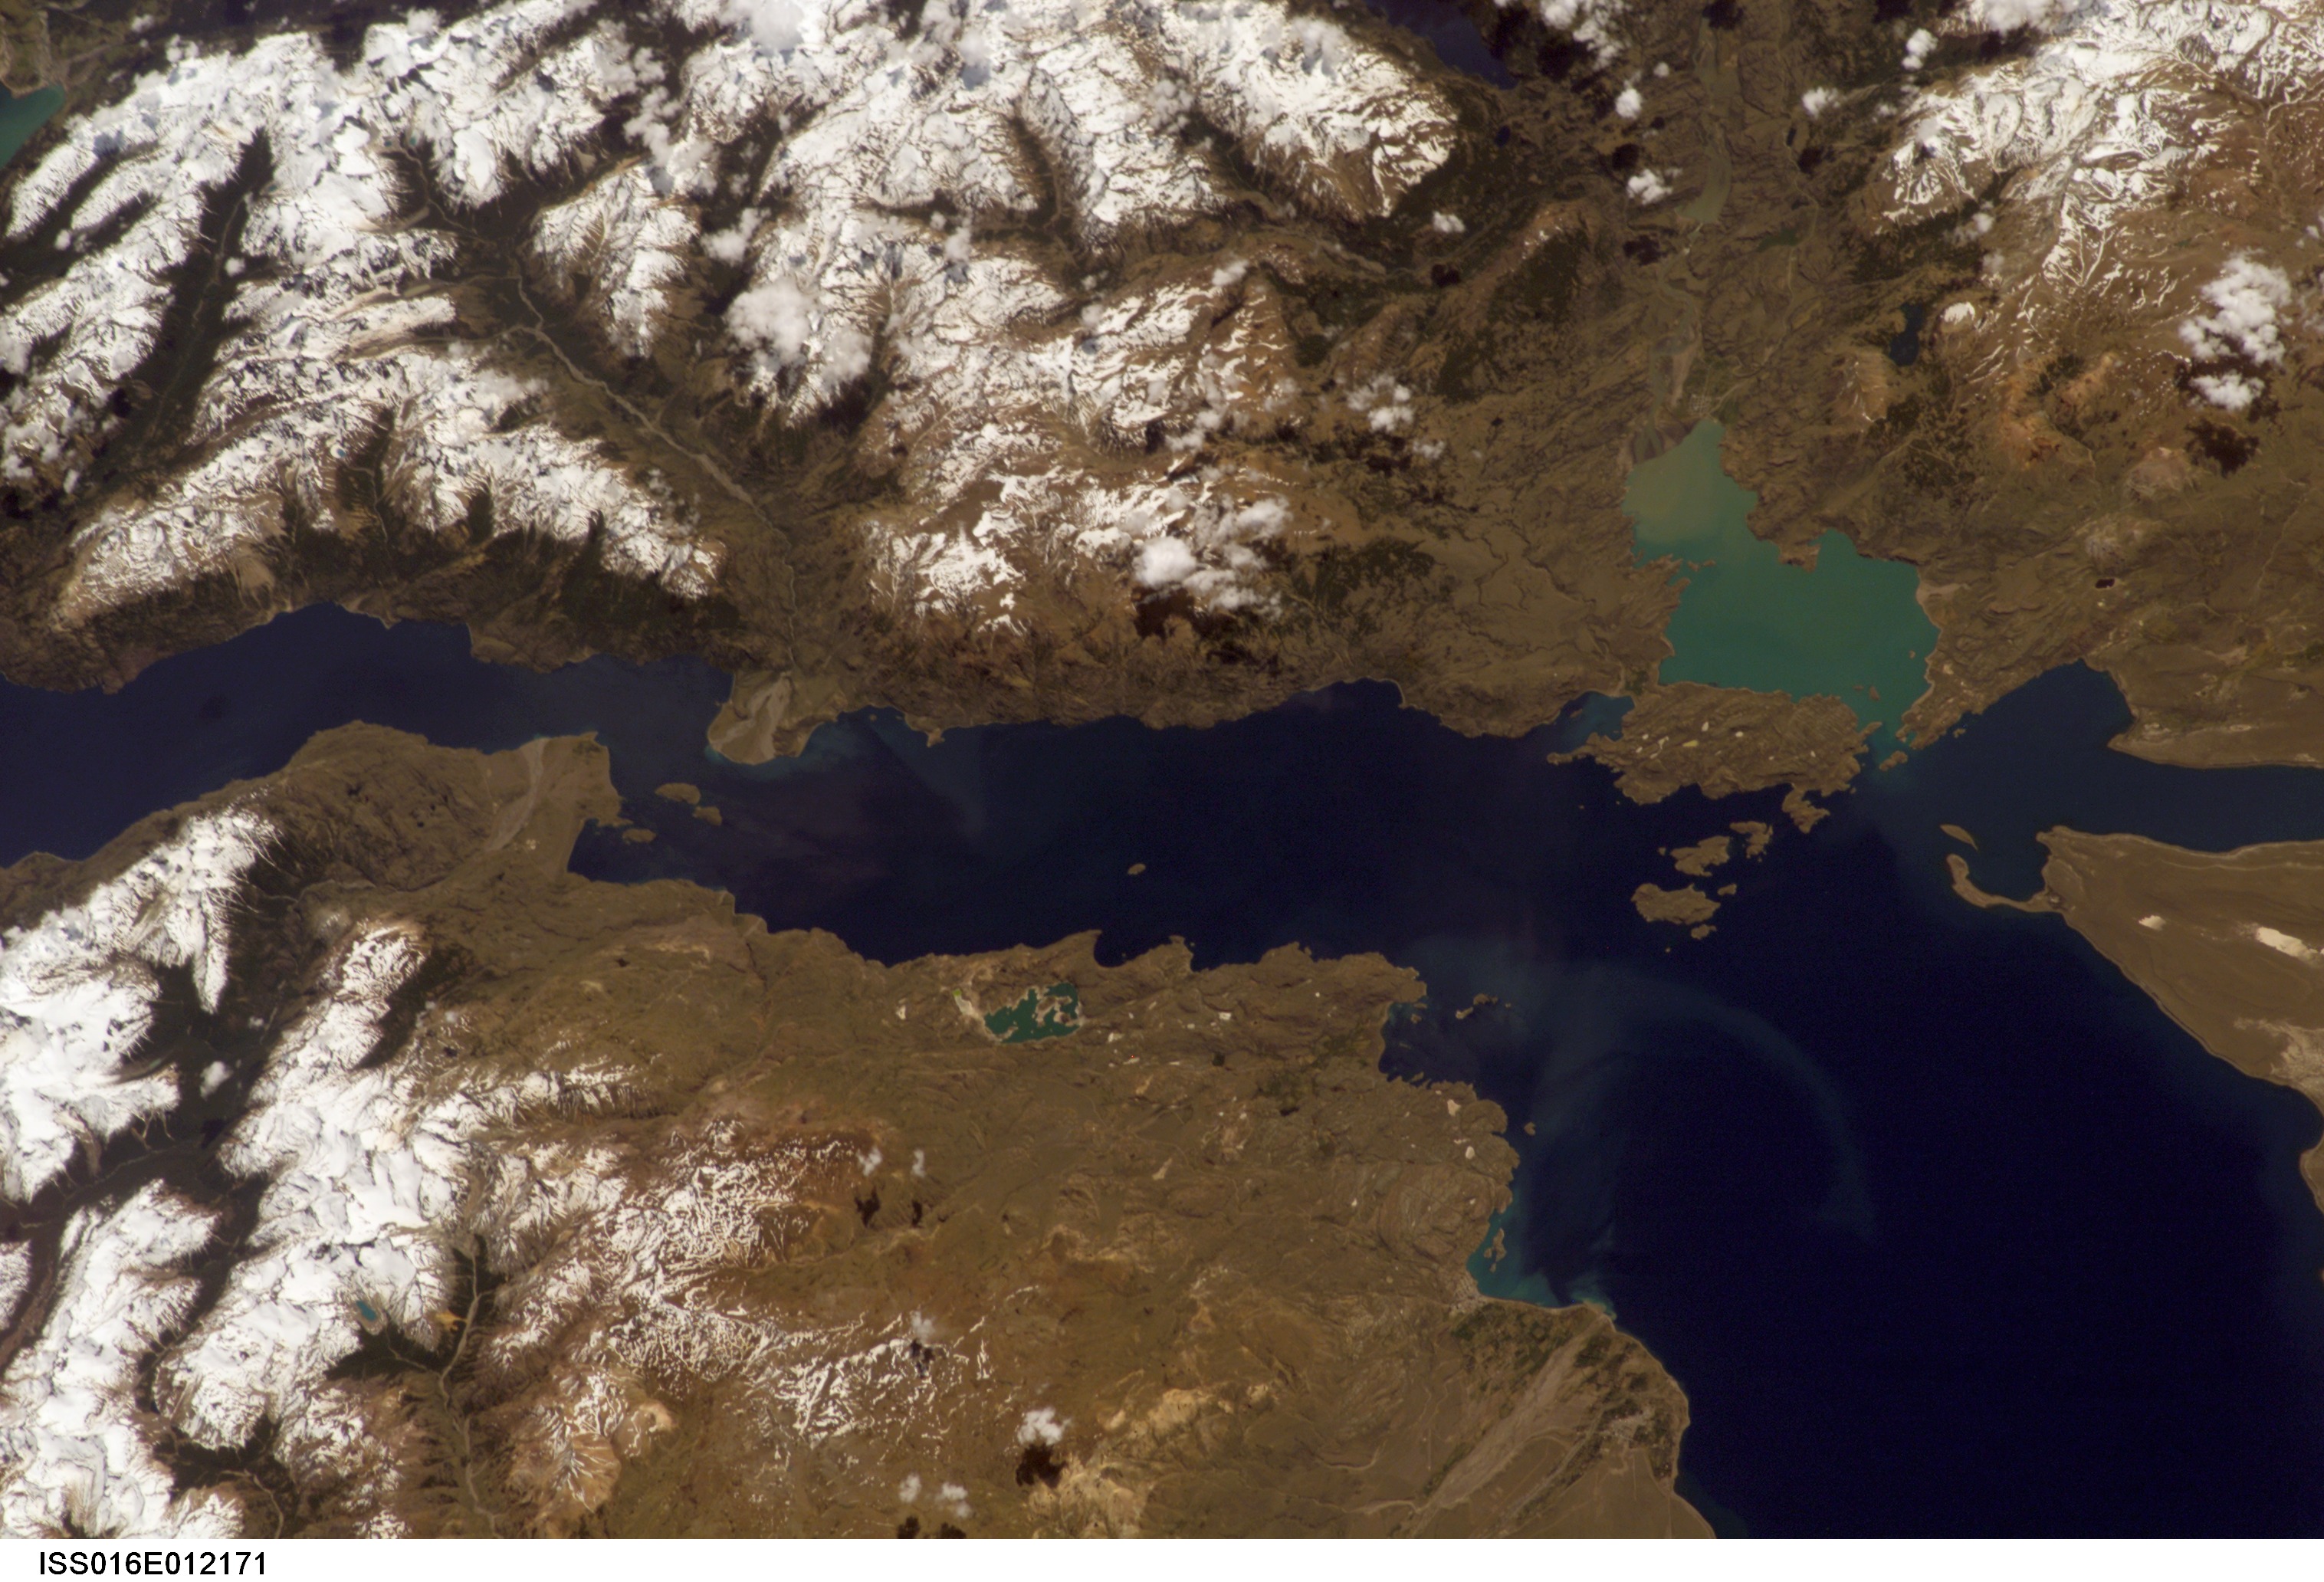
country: CHILE
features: L. BUENOS AIRES, ANDES MTS.
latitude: -46.5
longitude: -72.0
